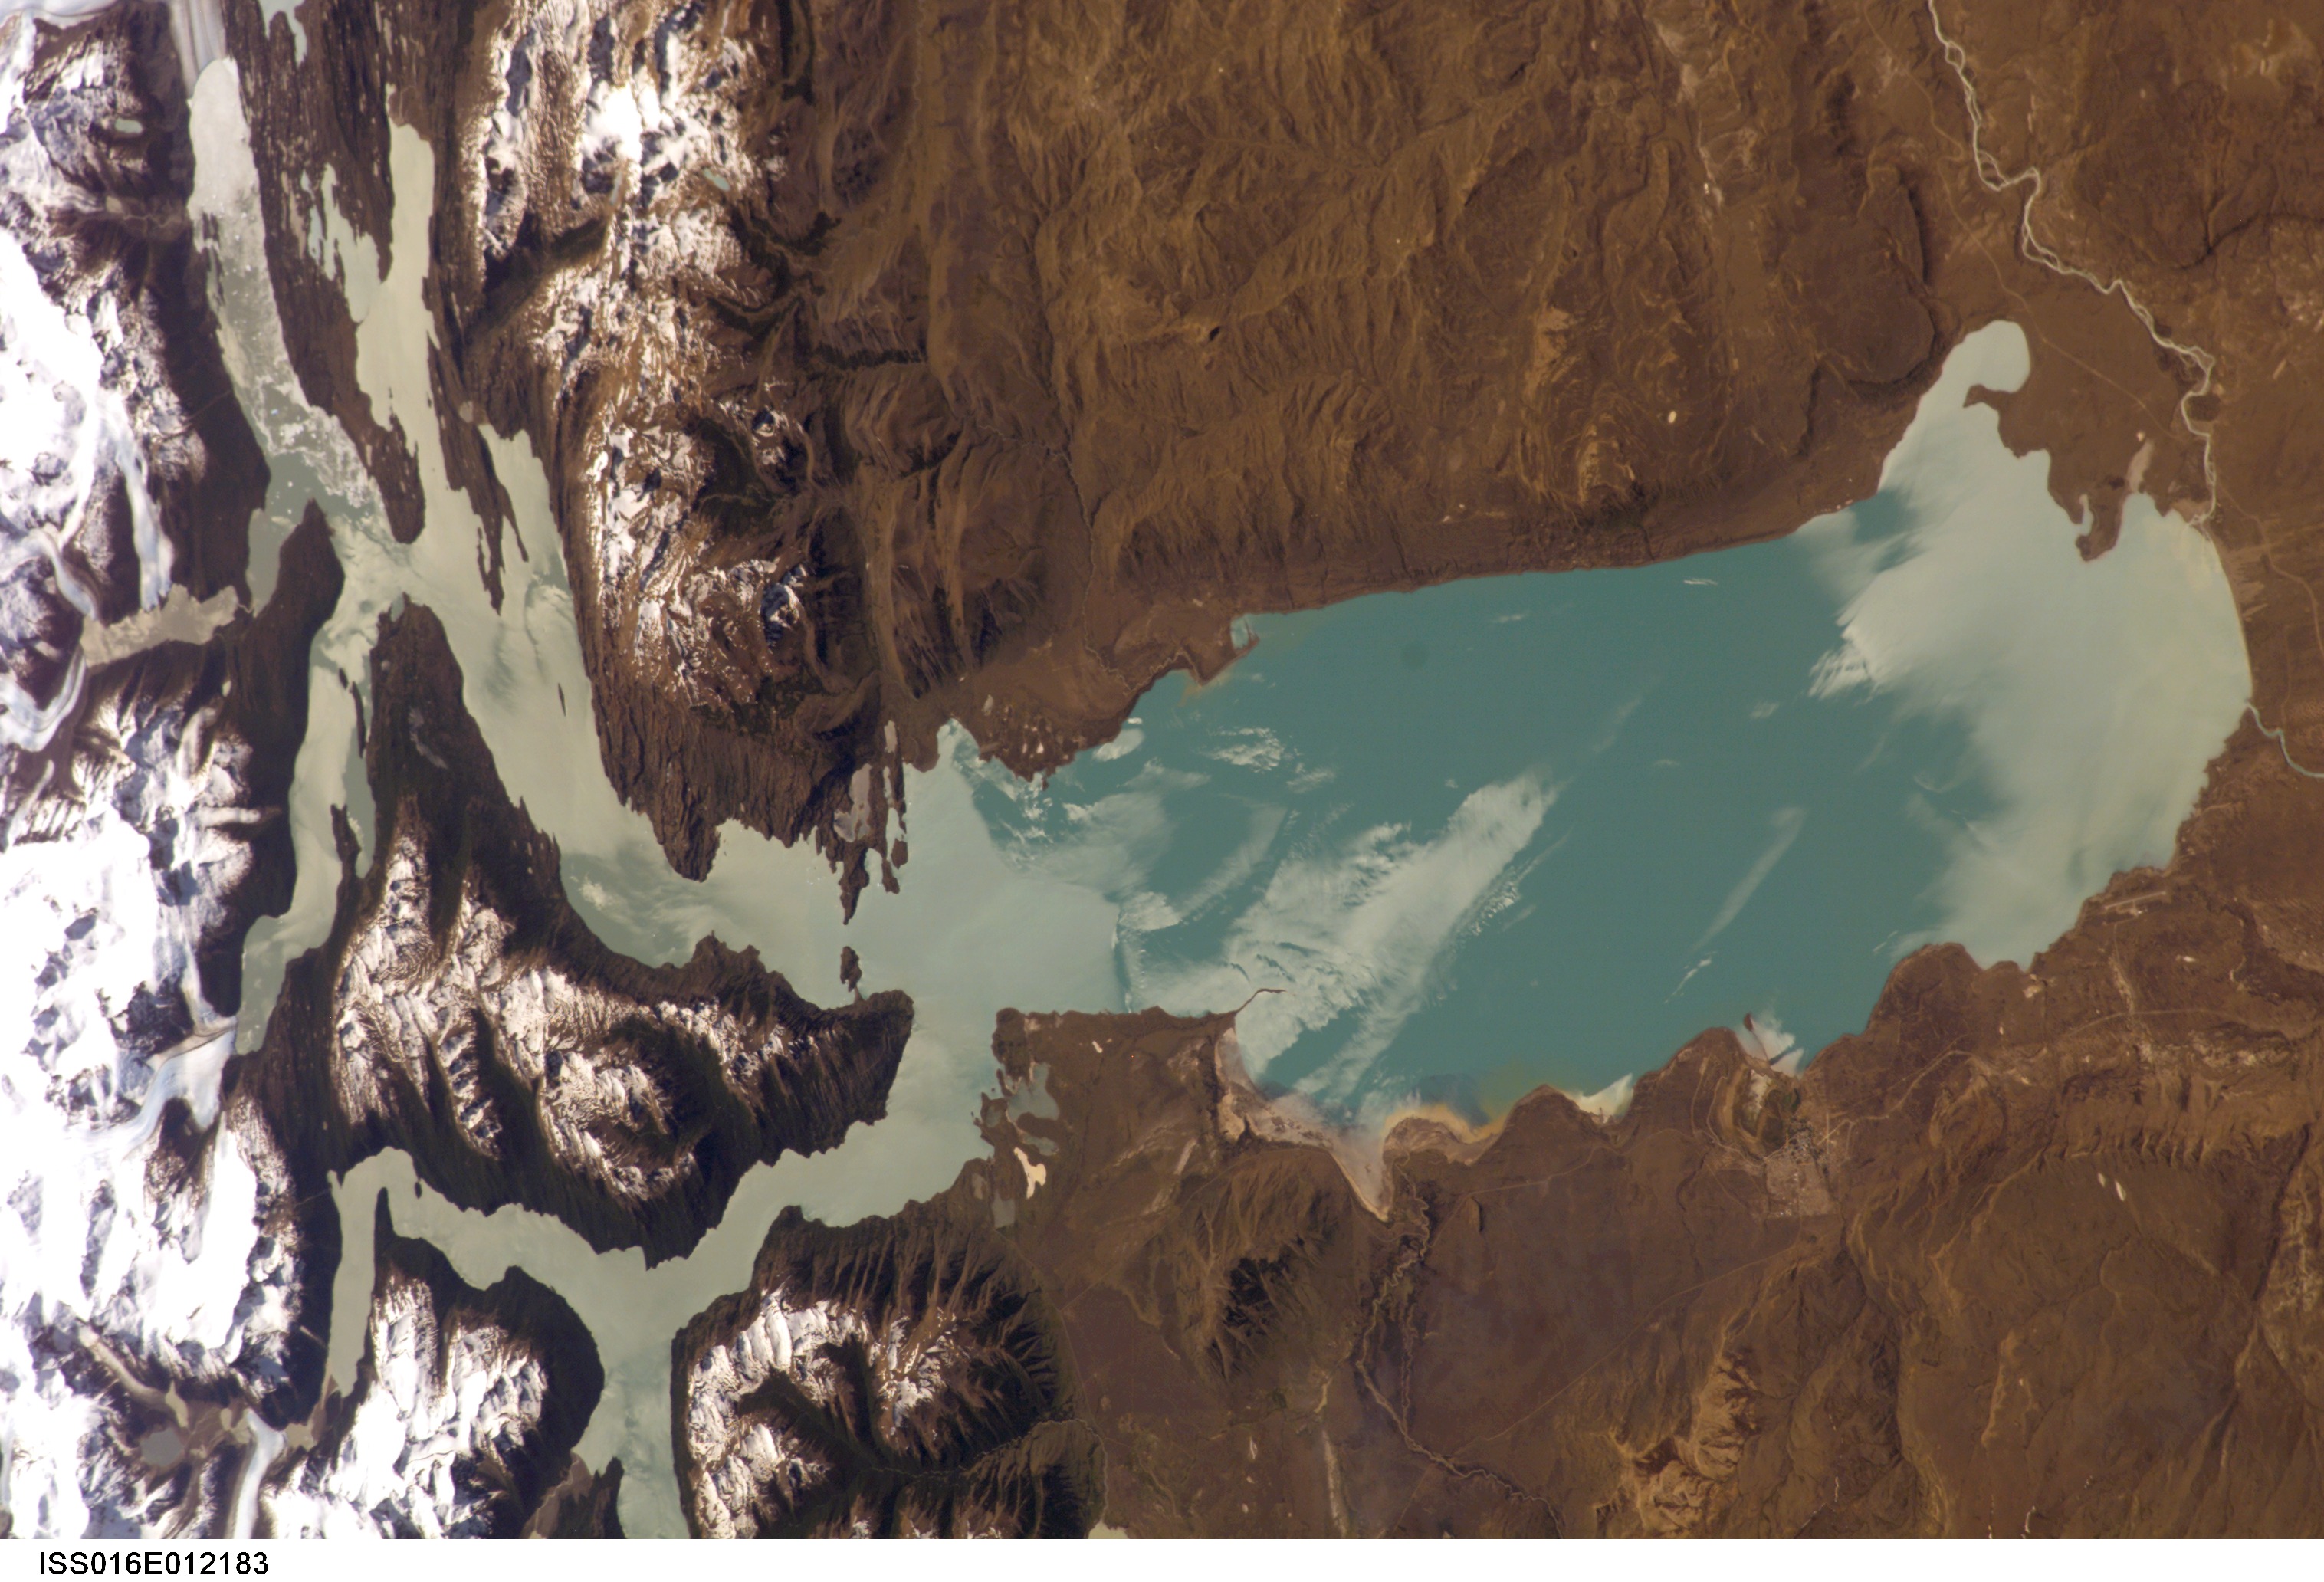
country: ARGENTINA
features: ARGENTINO L., ANDES MTS.
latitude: -50.0
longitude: -72.5
